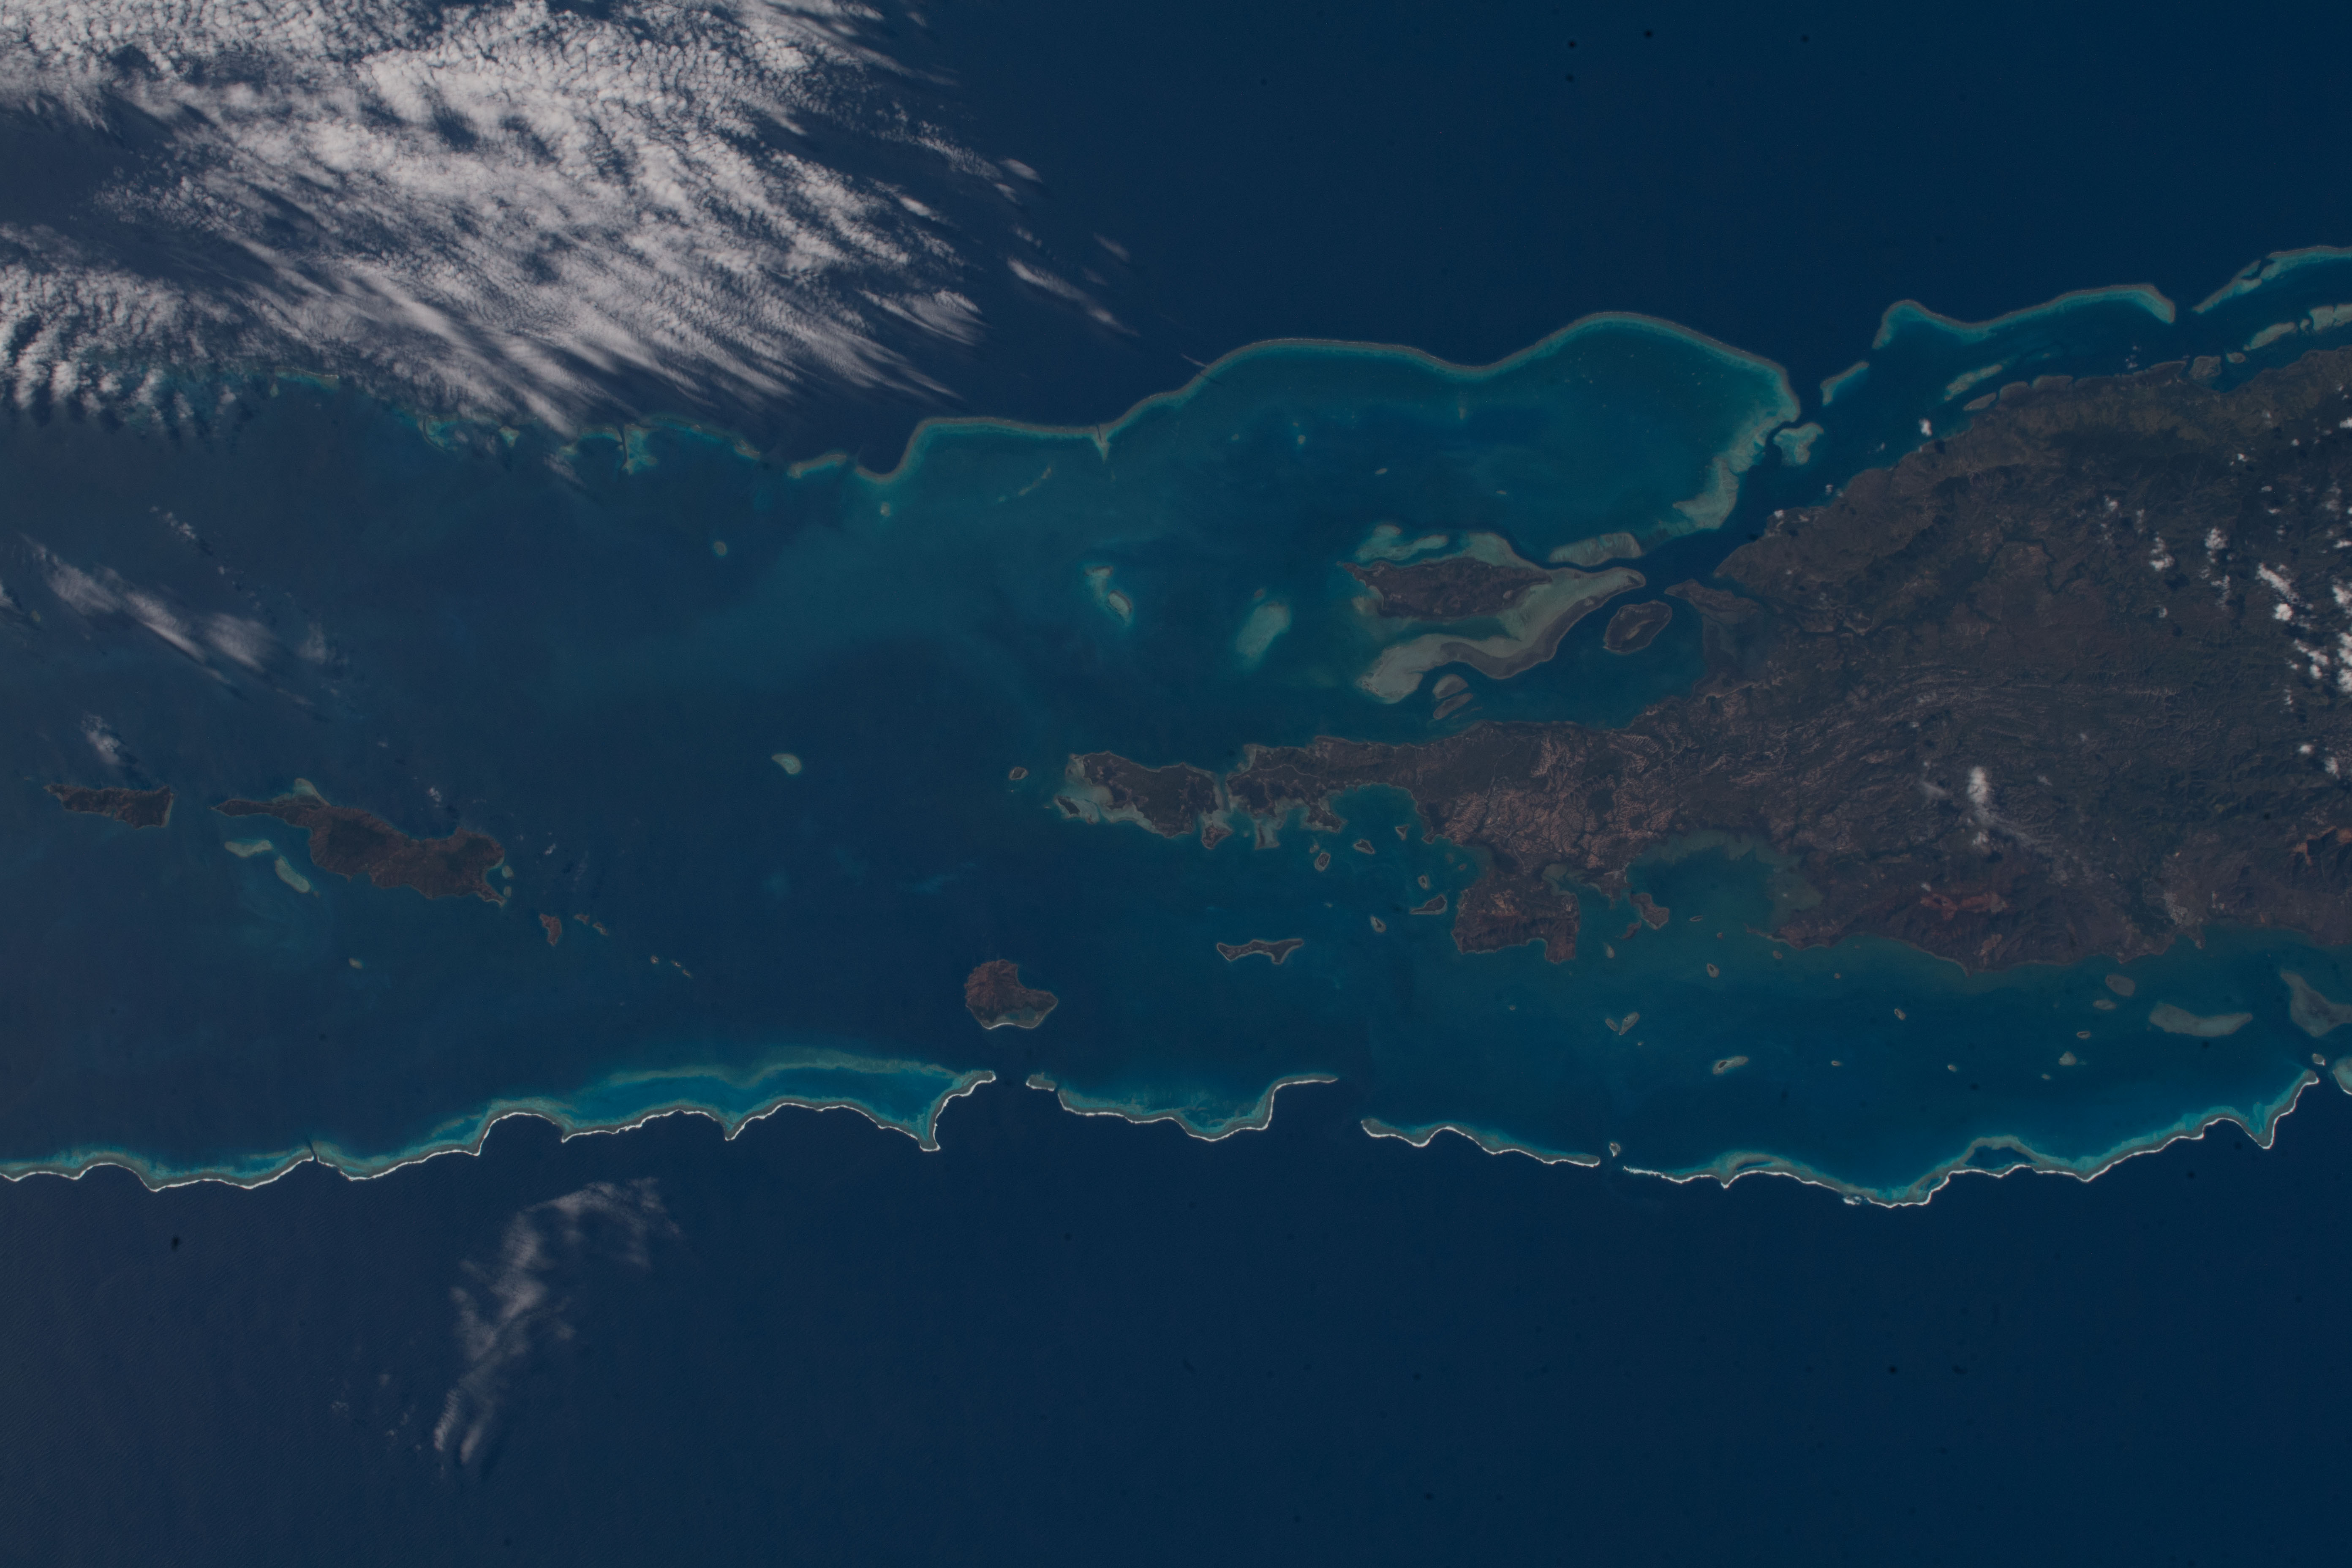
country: NEW CALEDONIA
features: ART ISLAND, NEBA ISLAND, BOH ISLAND, BALABIO ISLAND, PAM ISLAND, BAABA ISLAND, PIA ISLAND
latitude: -20.0
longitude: 164.0
